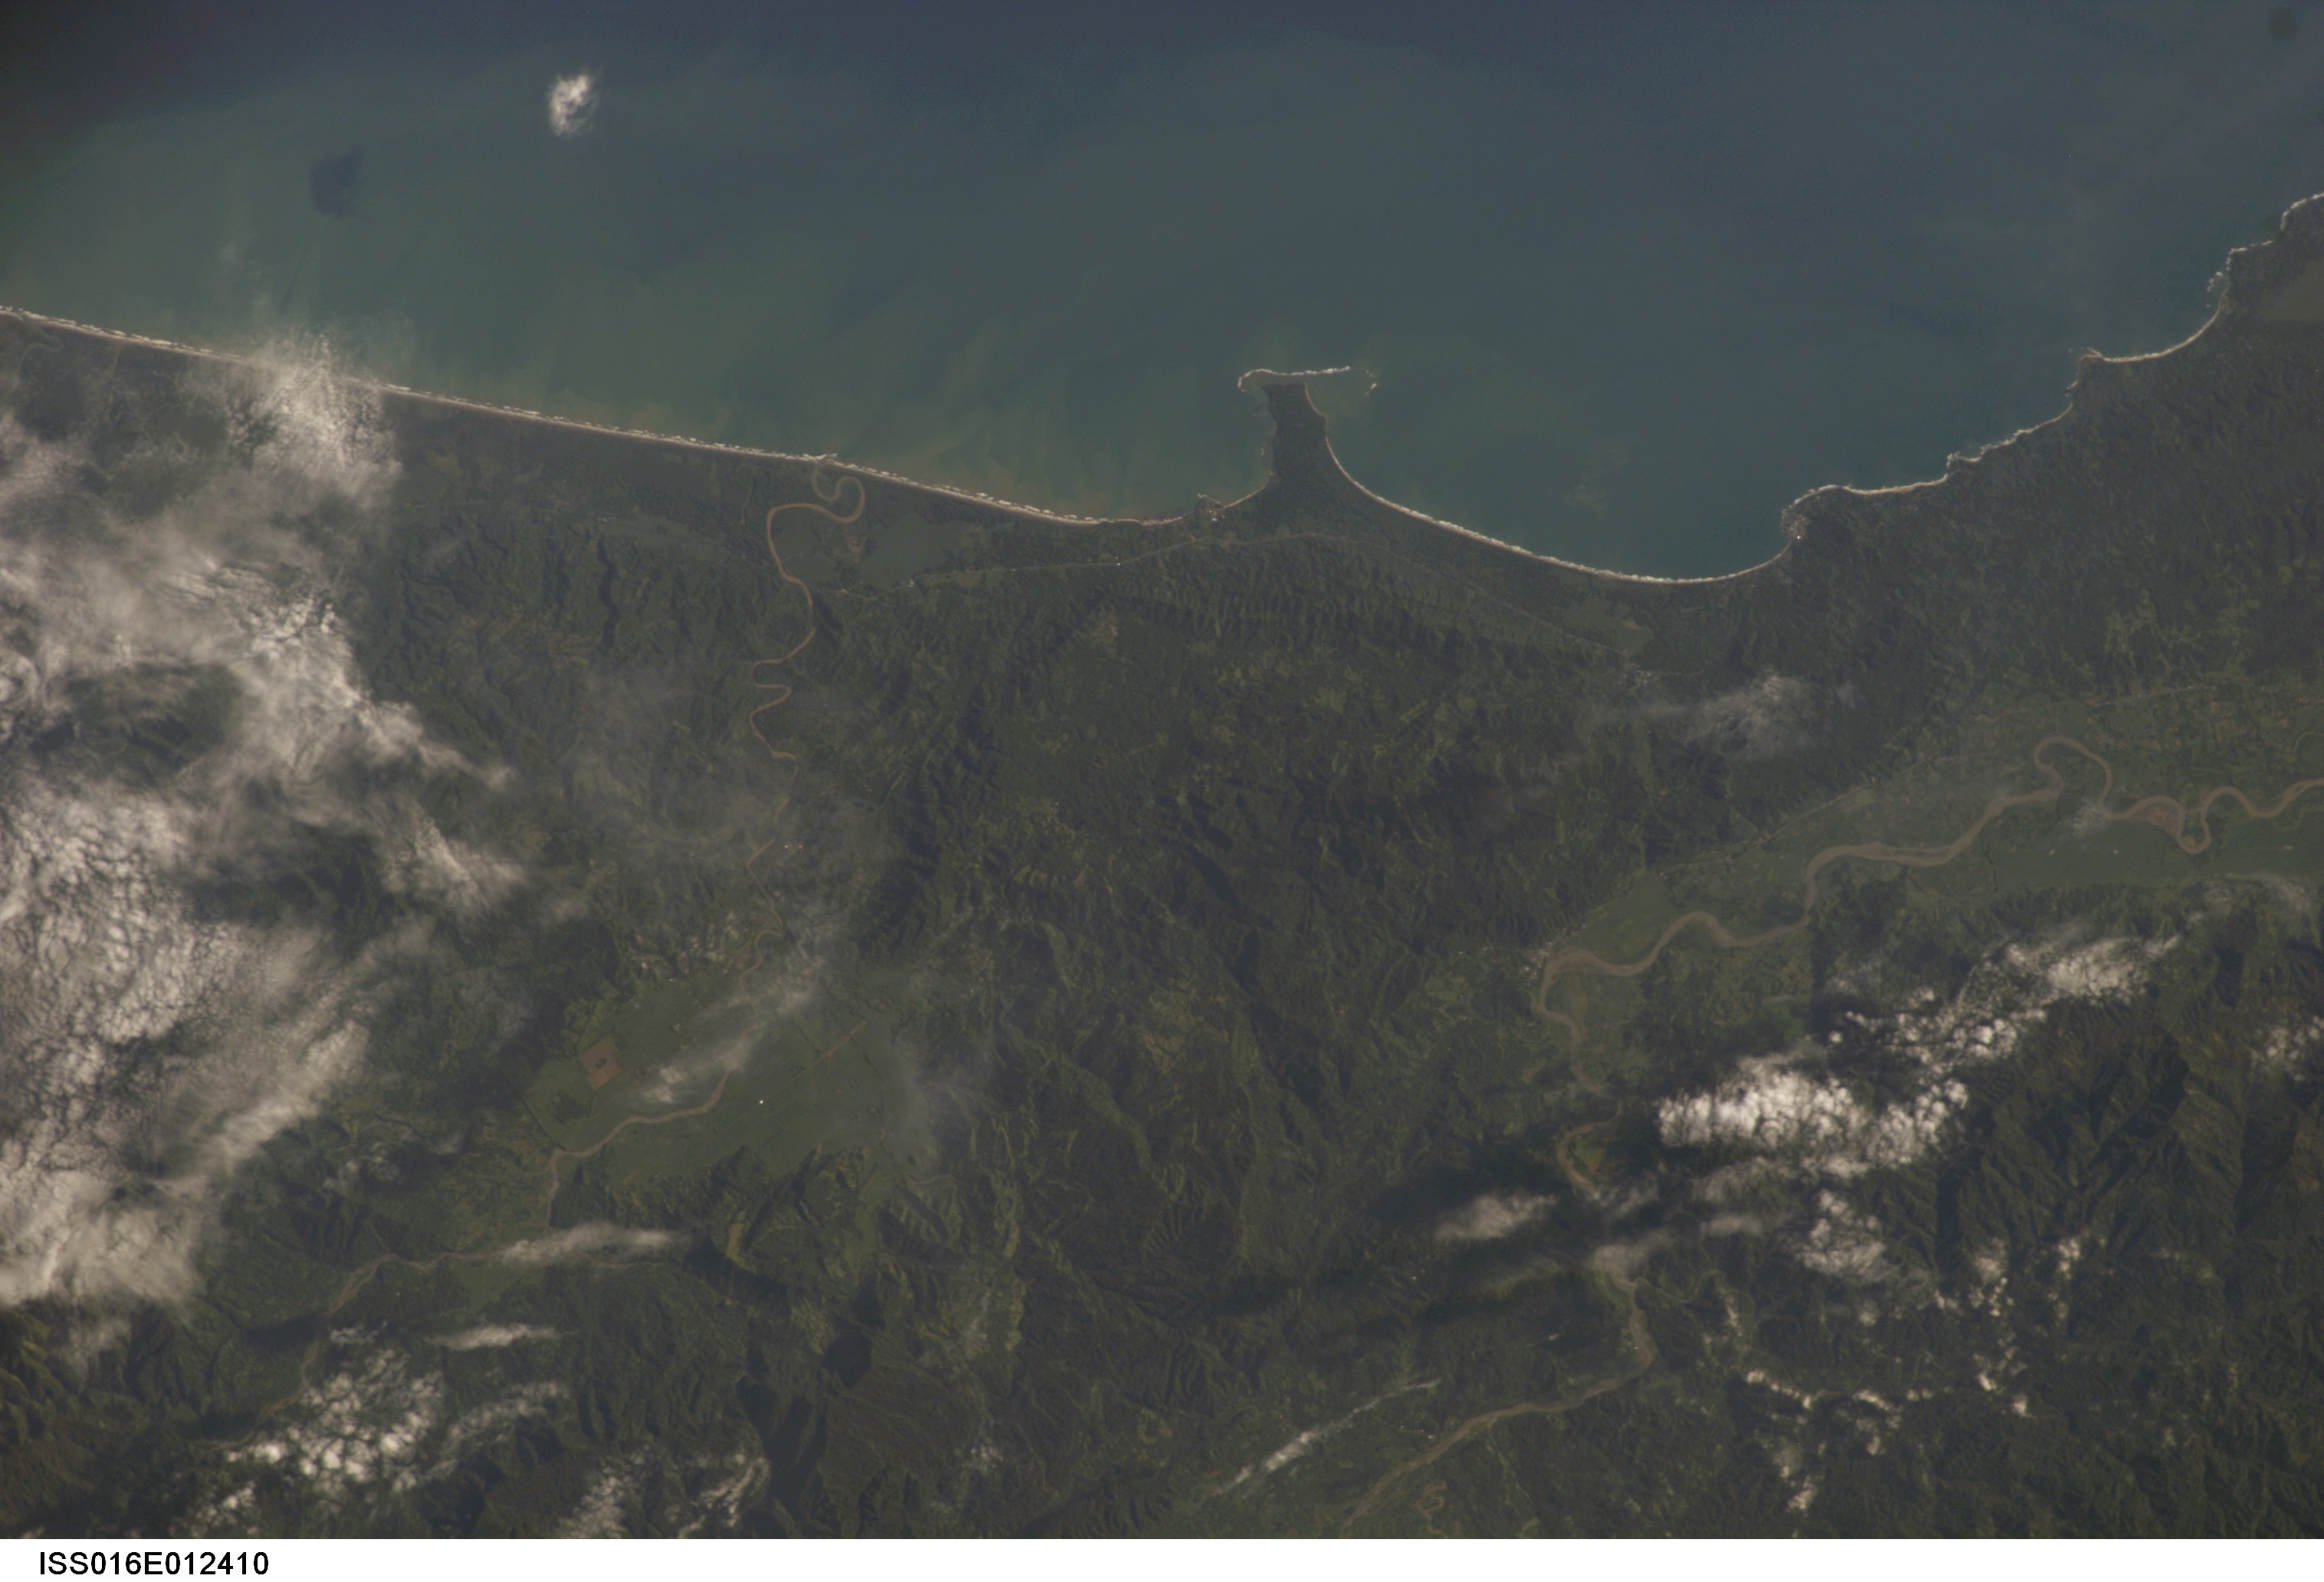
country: COSTA RICA
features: PUNTA CAHUITA
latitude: 9.5
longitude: -83.0
